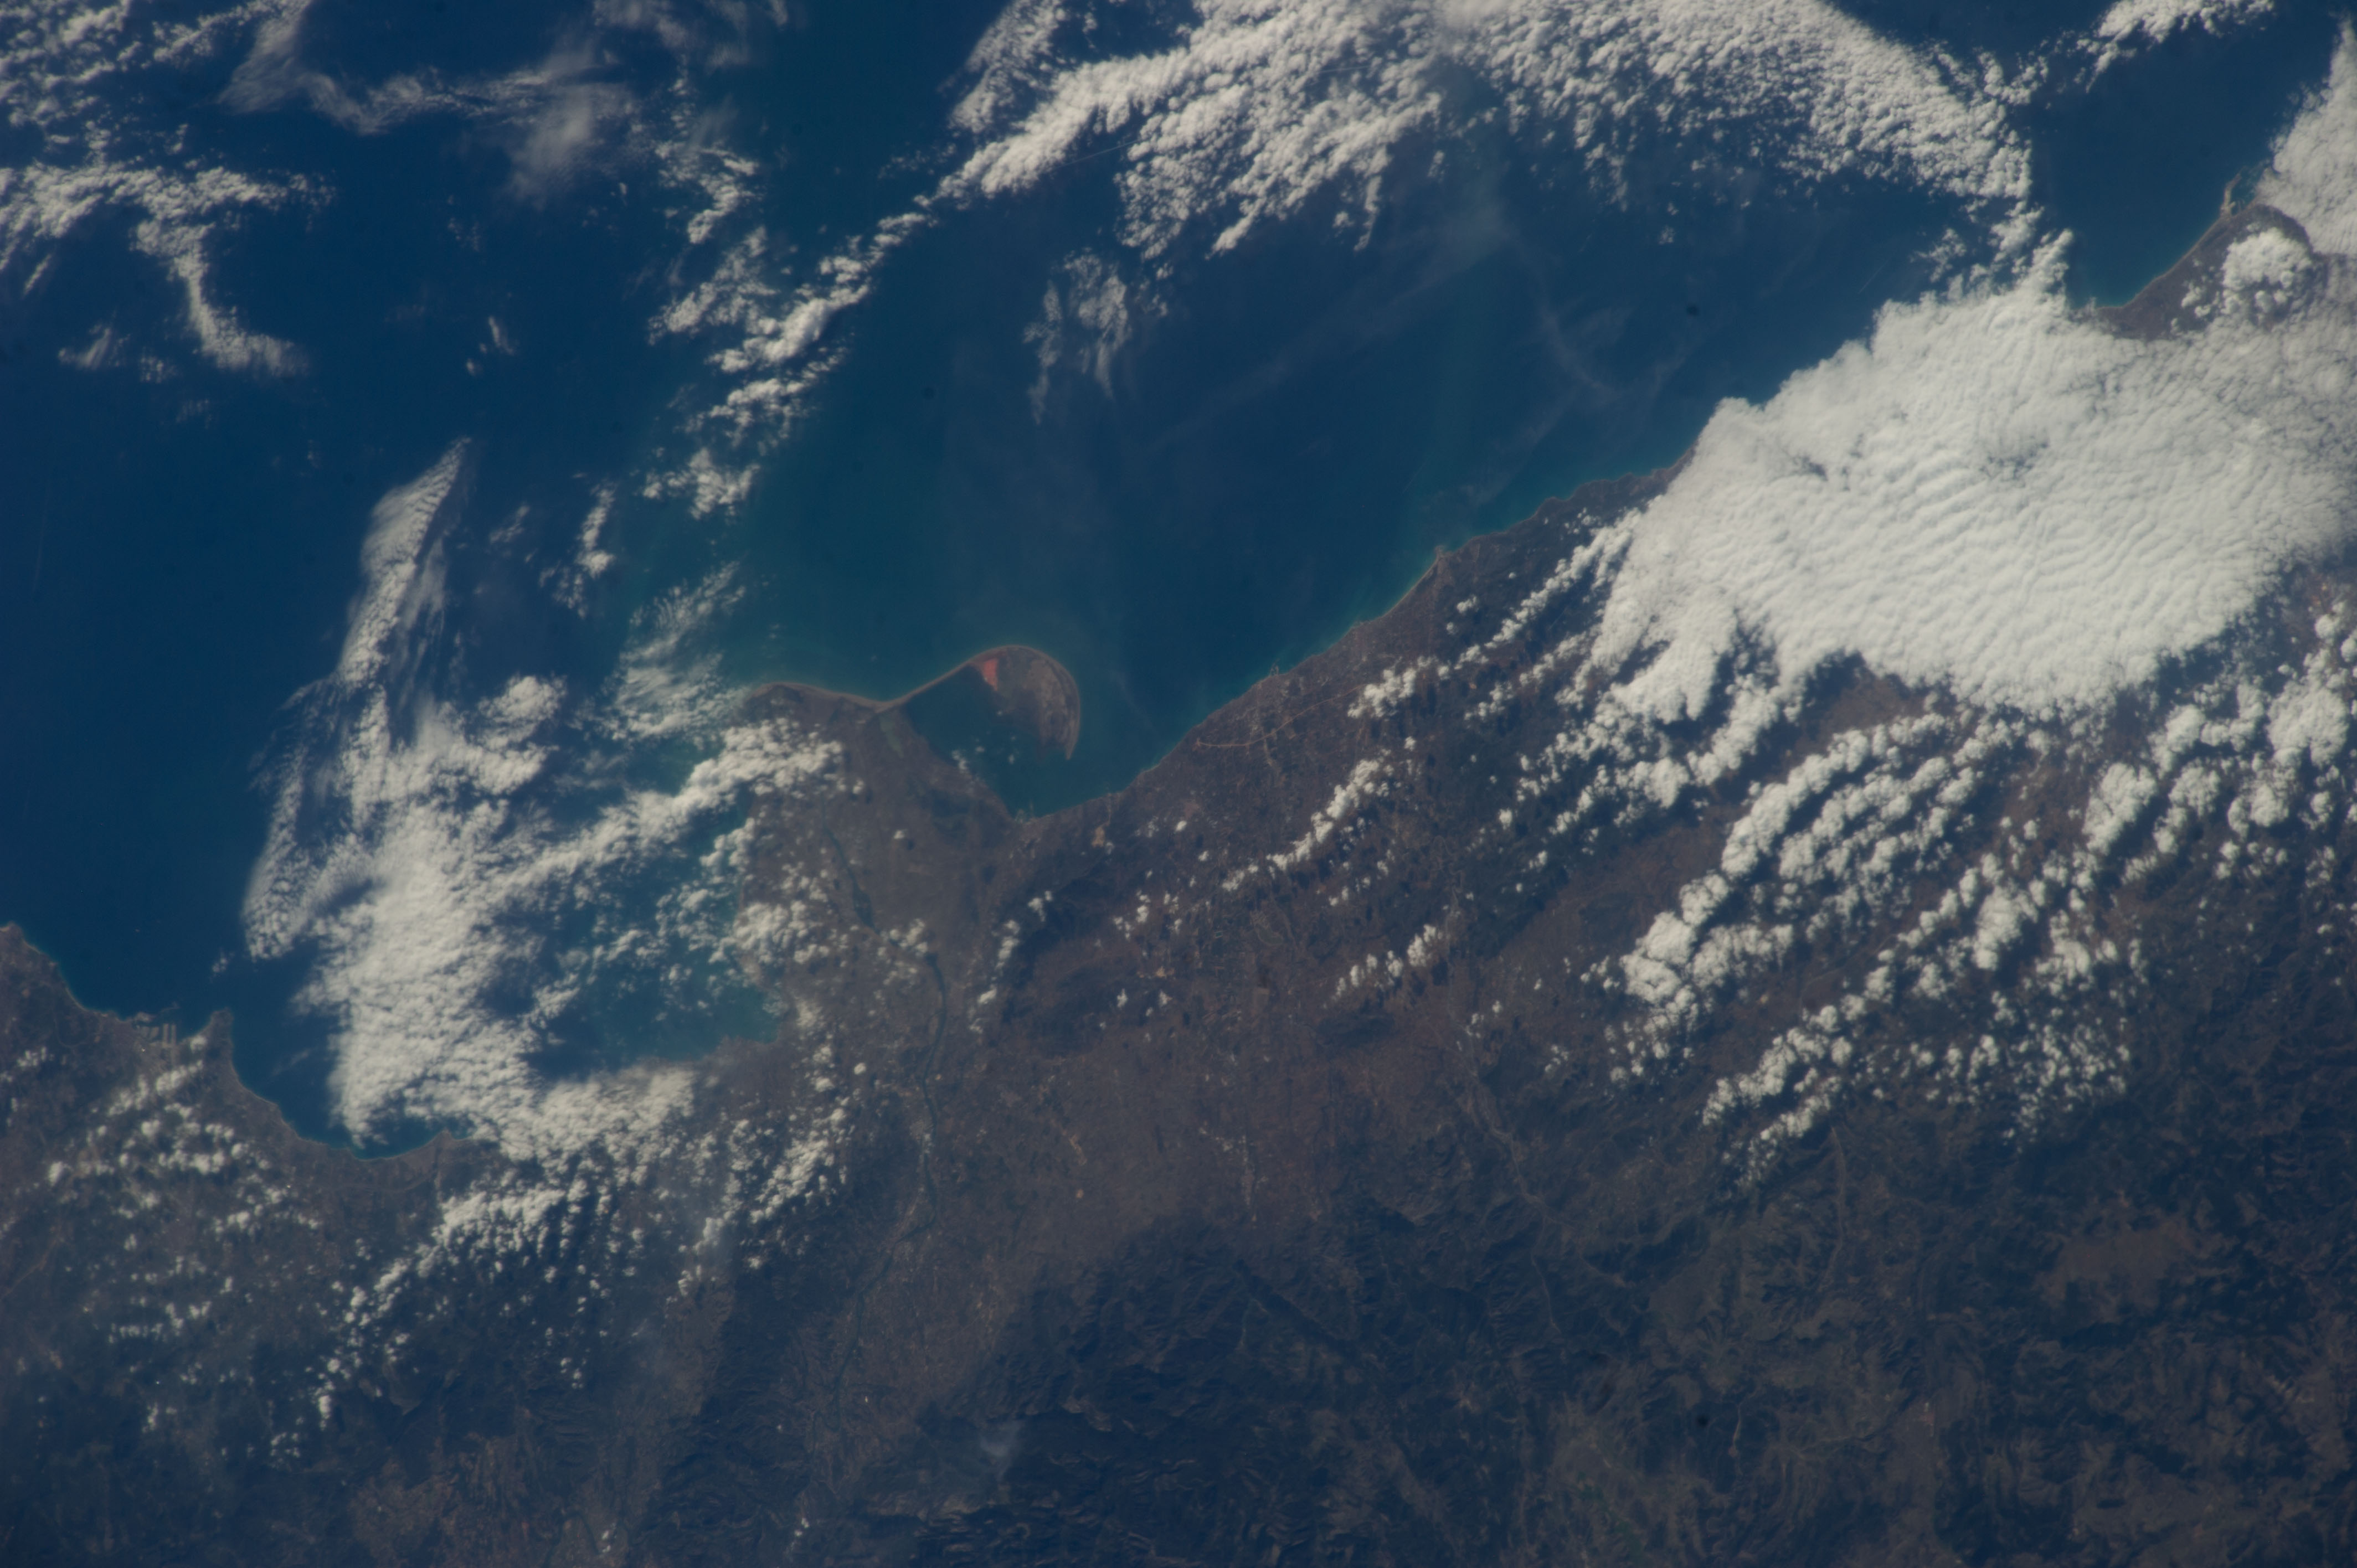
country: SPAIN
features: VALENCIA CITY, SAGUNTO PORT, NATURAL PARK SIERRA CALDERONA, COASTLINE, POBLADOS DEL SUR LAKE
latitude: 40.5
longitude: 0.5
